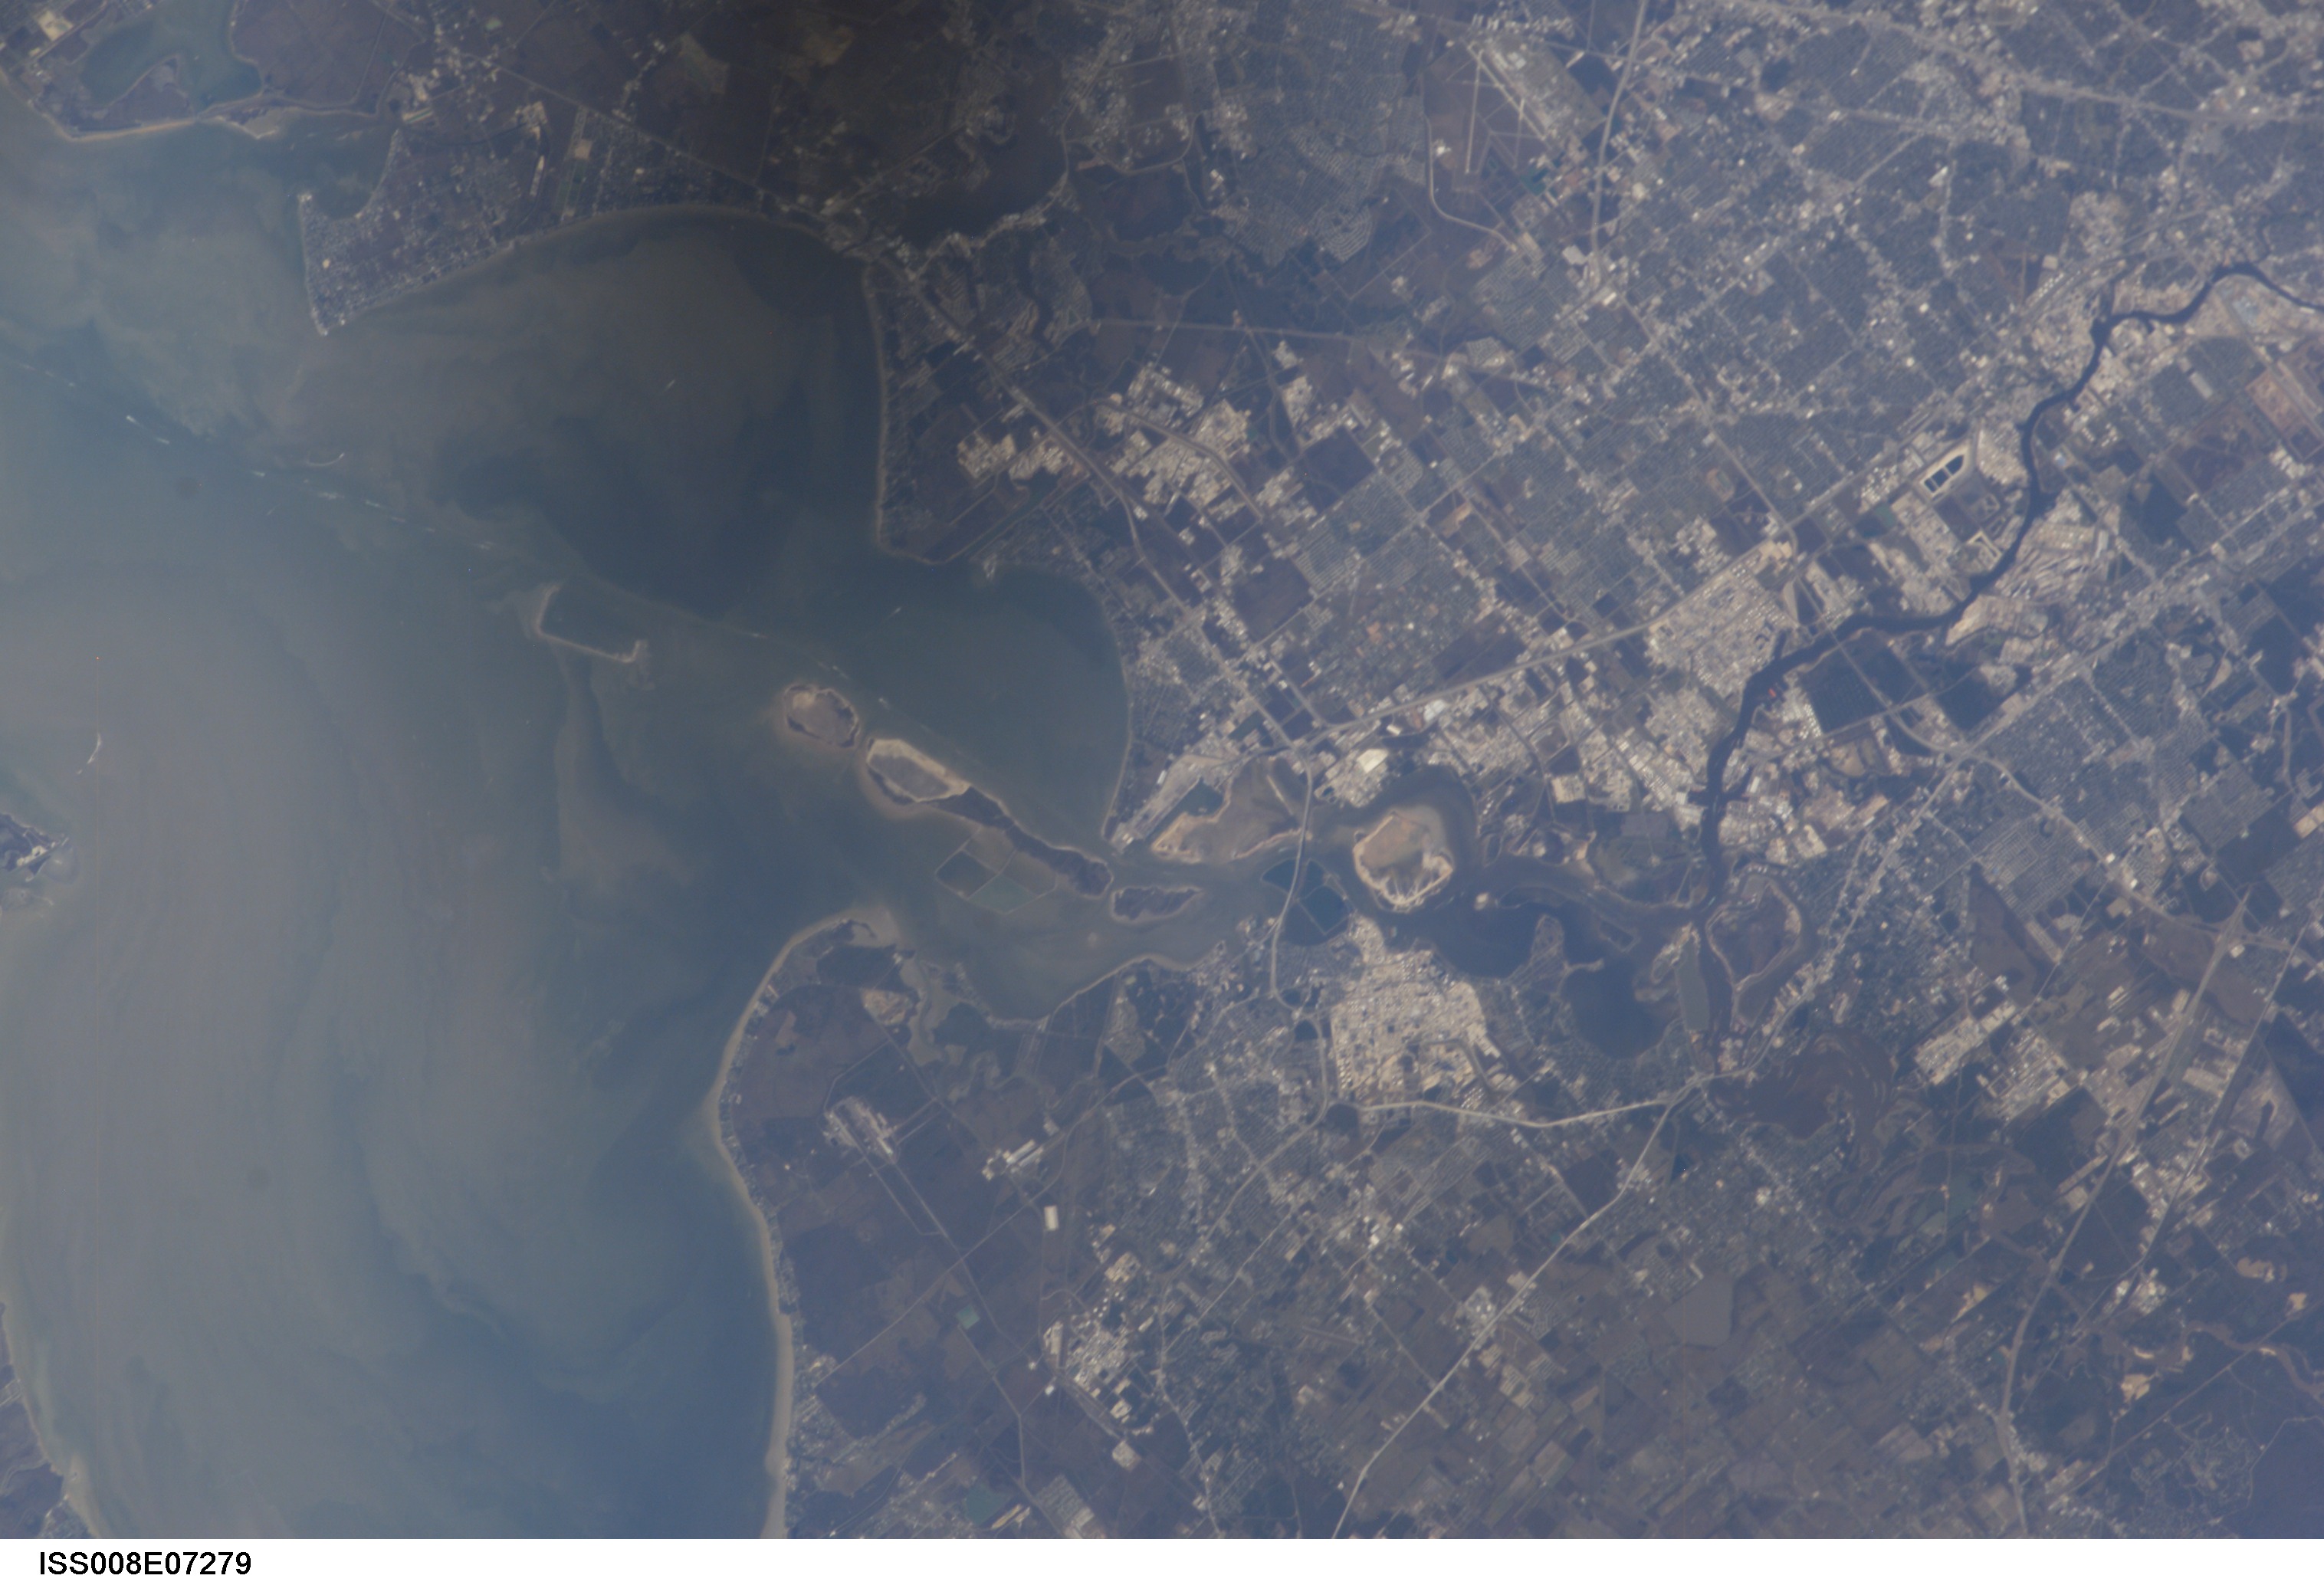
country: USA-TEXAS
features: BAYTOWN, DEER PARK, GALVESTON BAY
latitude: 29.5
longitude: -95.0
